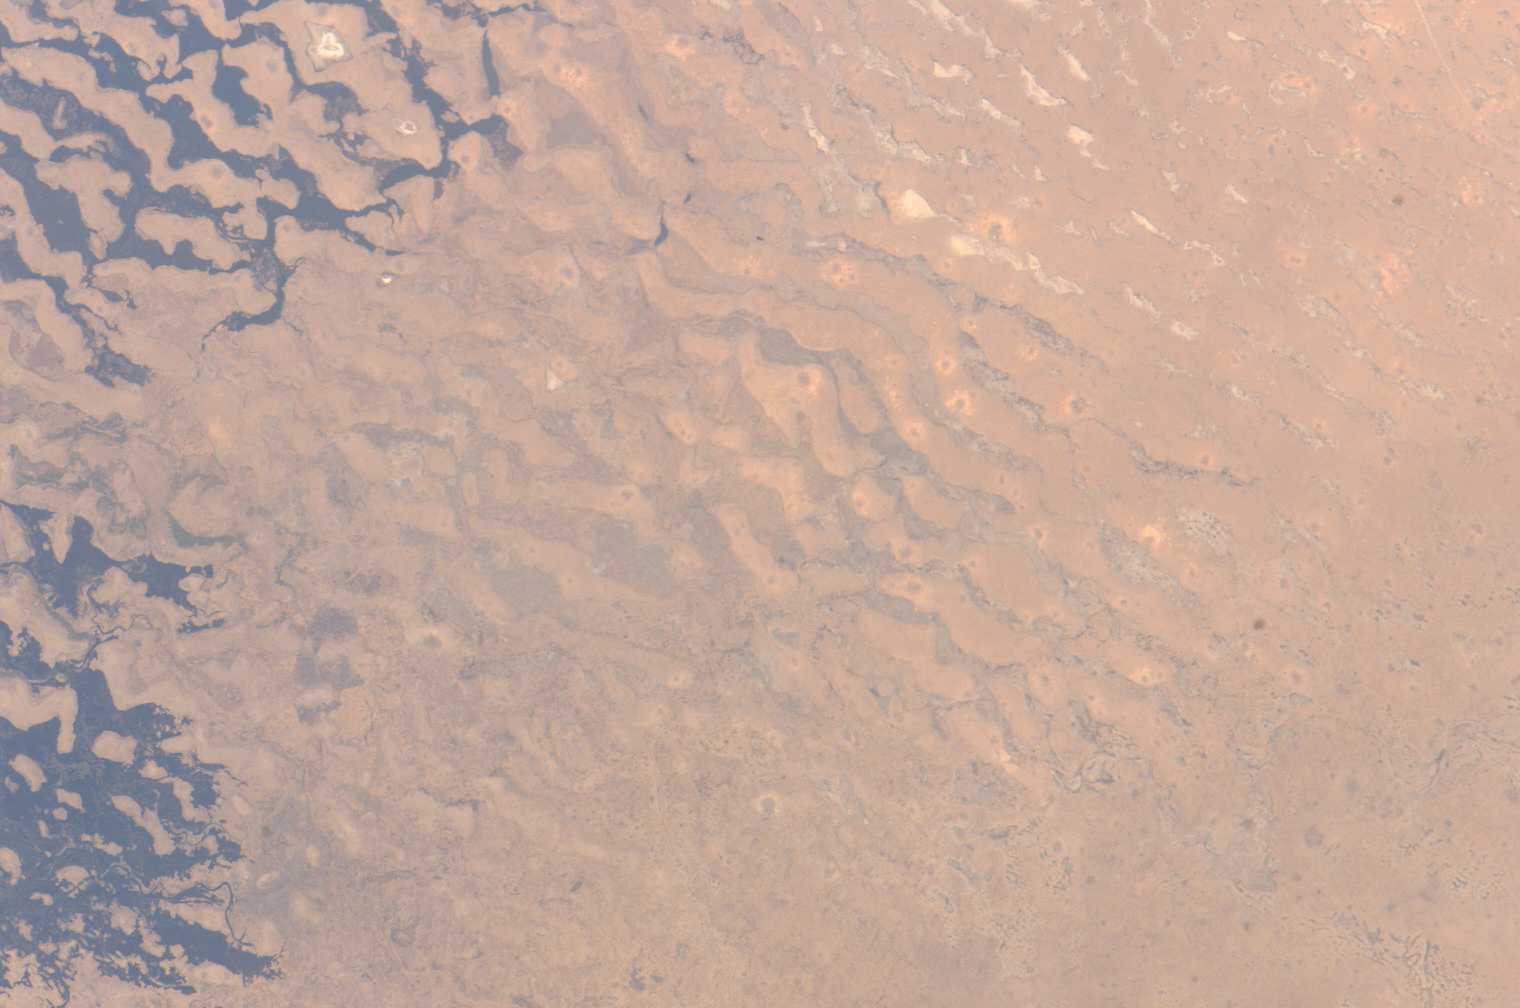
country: NIGERIA
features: DUNES, VEGETATION, ROAD
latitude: 13.0
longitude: 14.0
